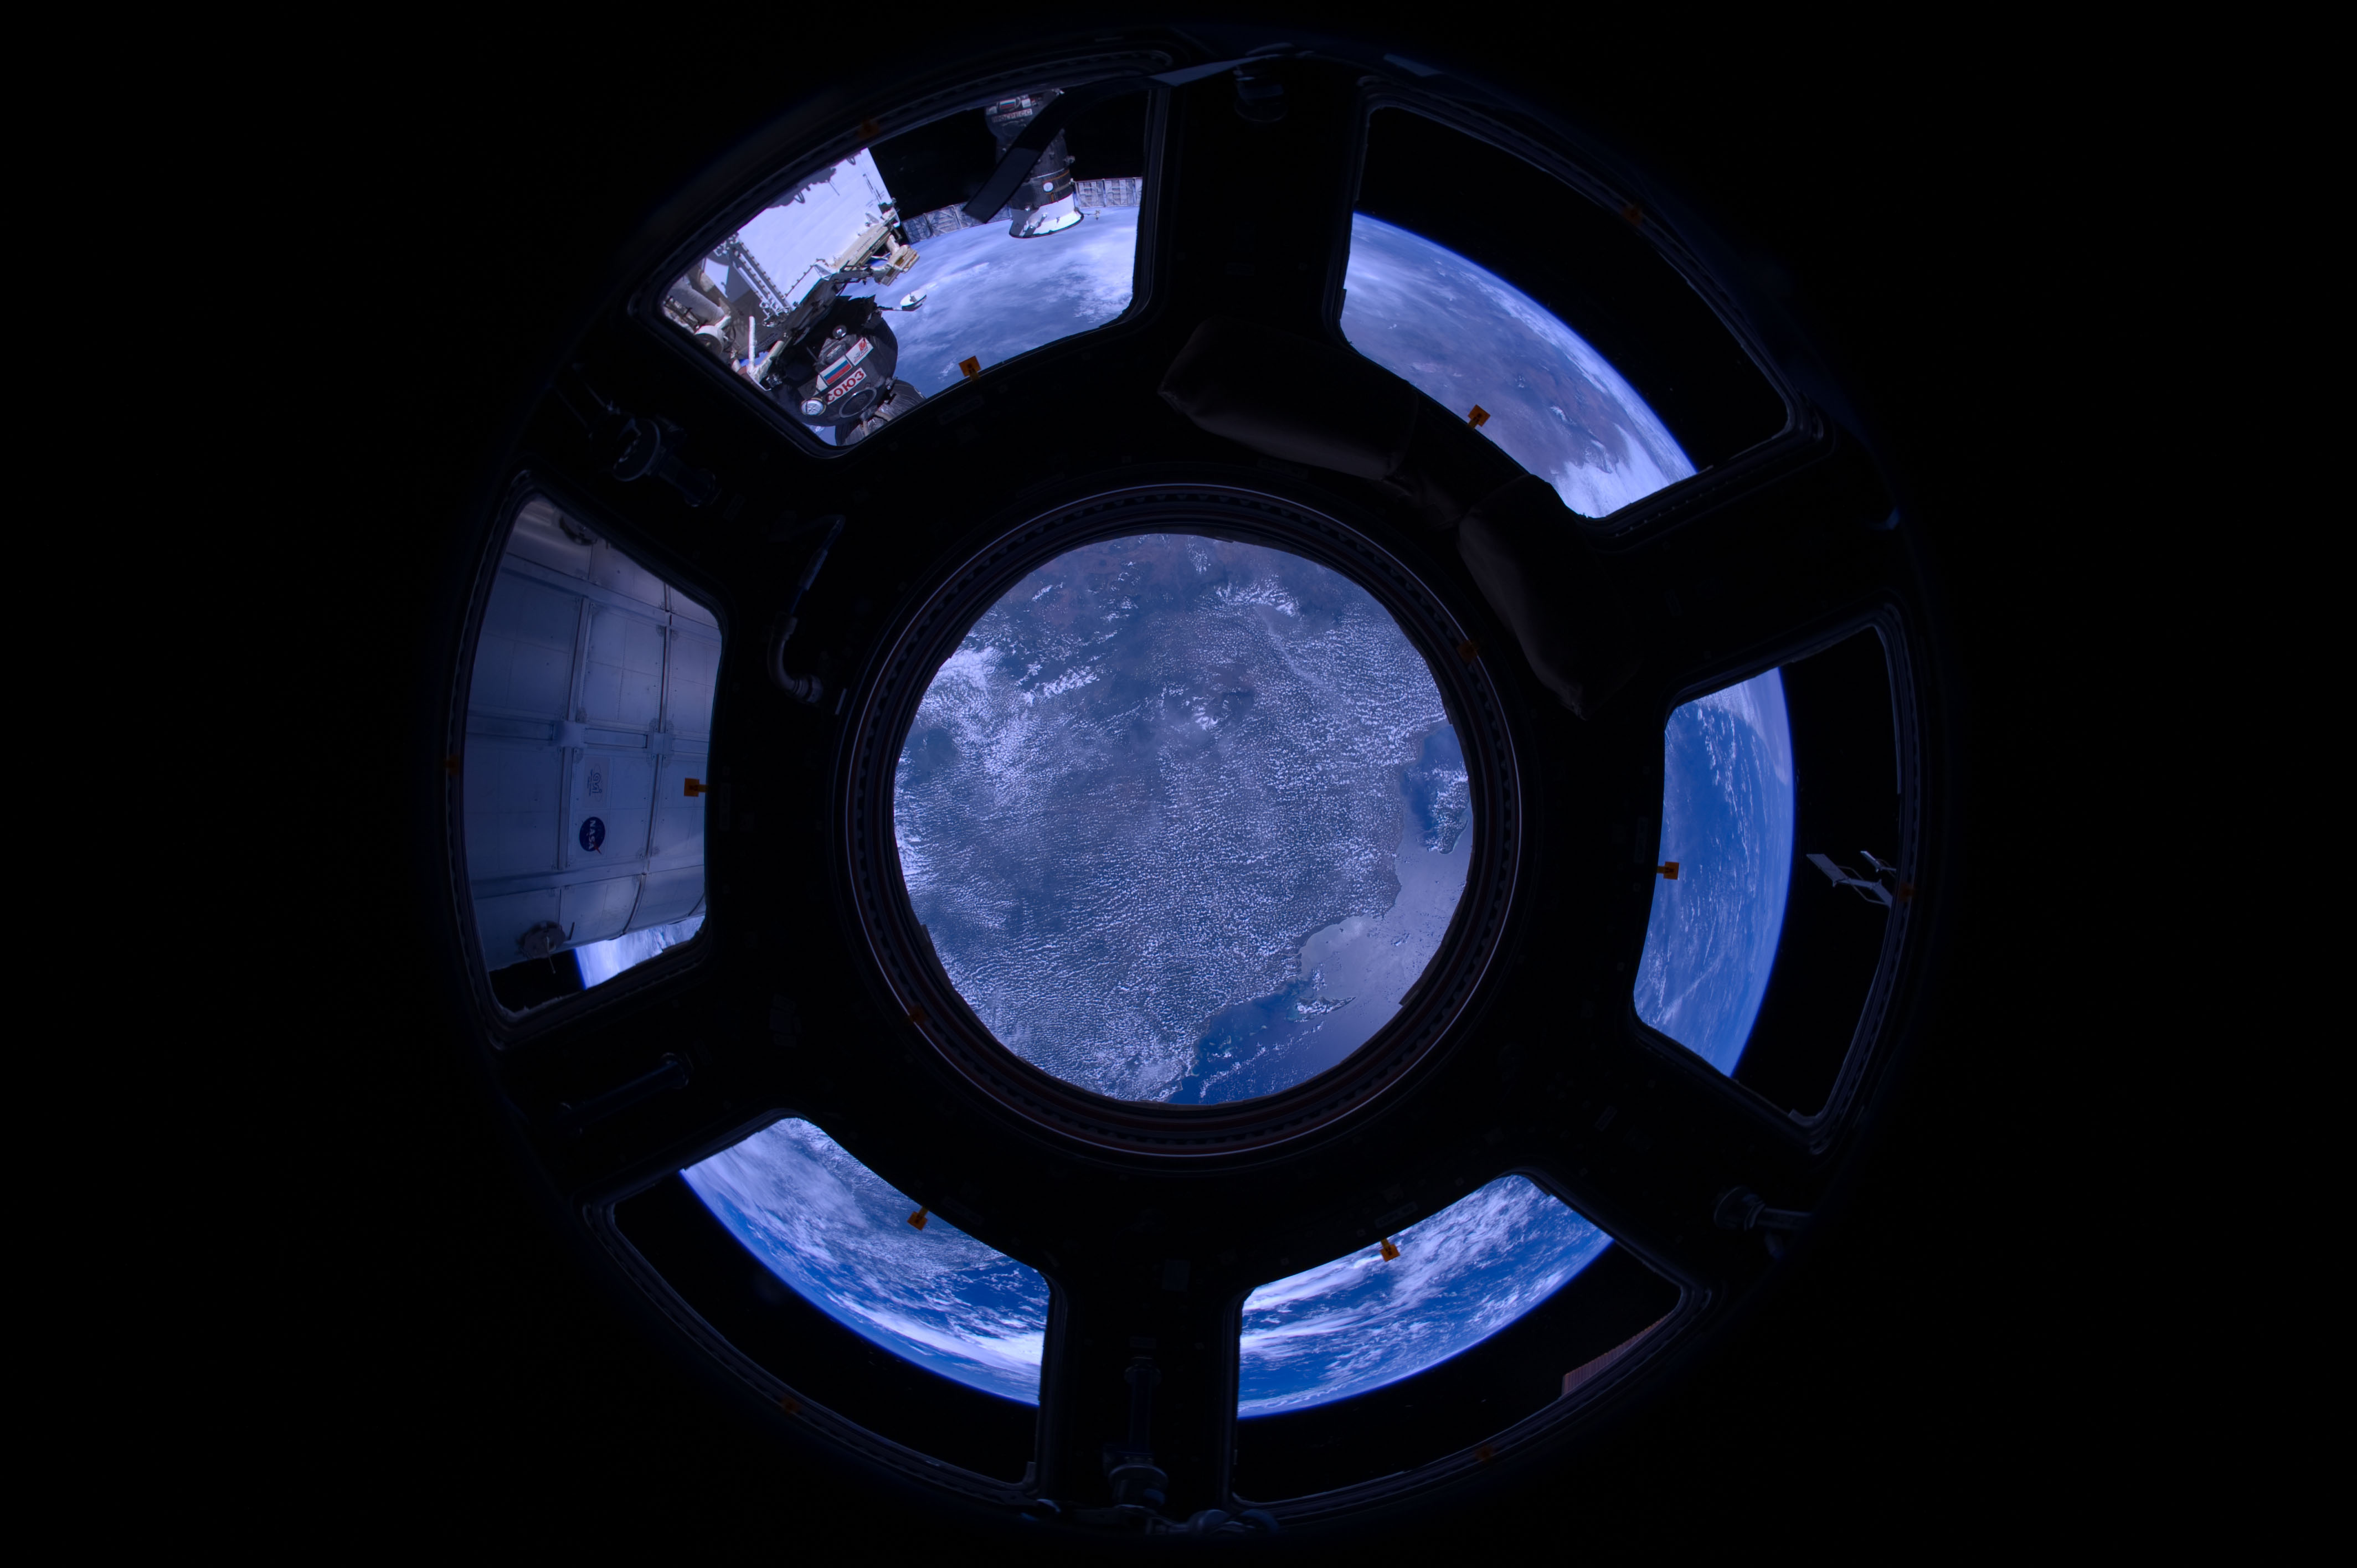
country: TANZANIA
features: MAHENGE SCARP, ULUGURU MTS., ZANZIBAR
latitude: -8.0
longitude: 38.5
